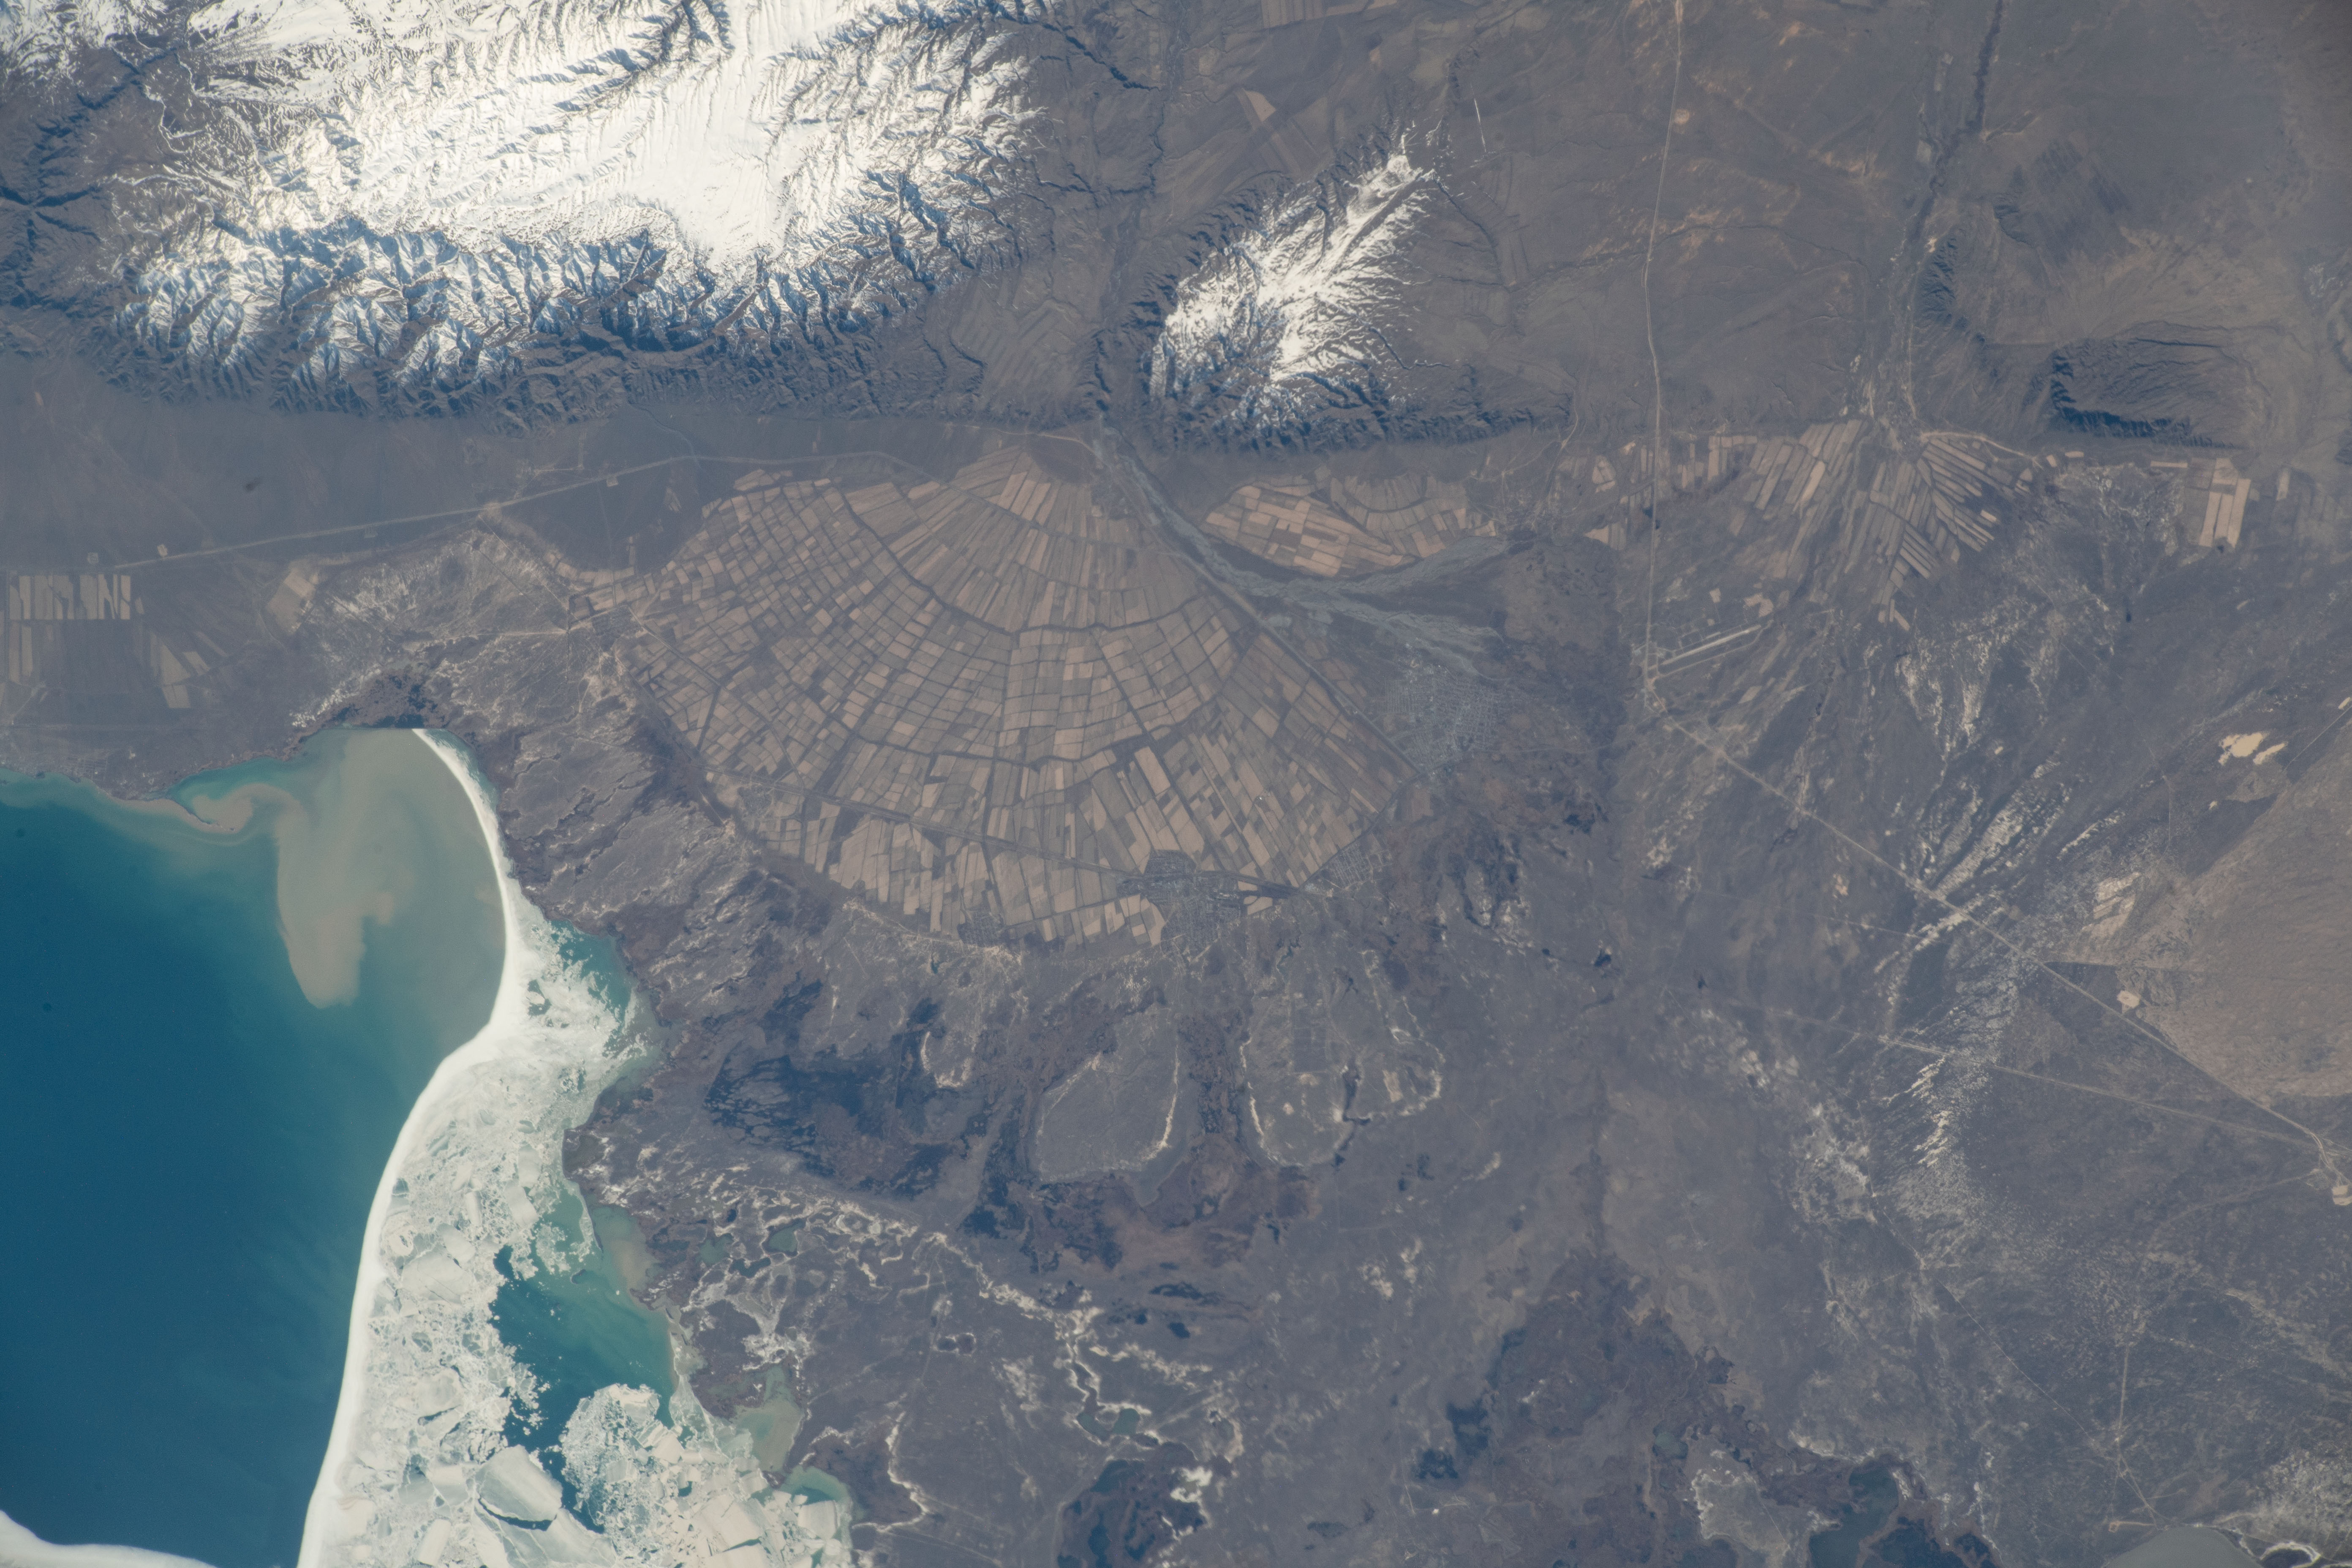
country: KAZAKHSTAN
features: LAKE ALAKOL
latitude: 46.2
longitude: 81.1
